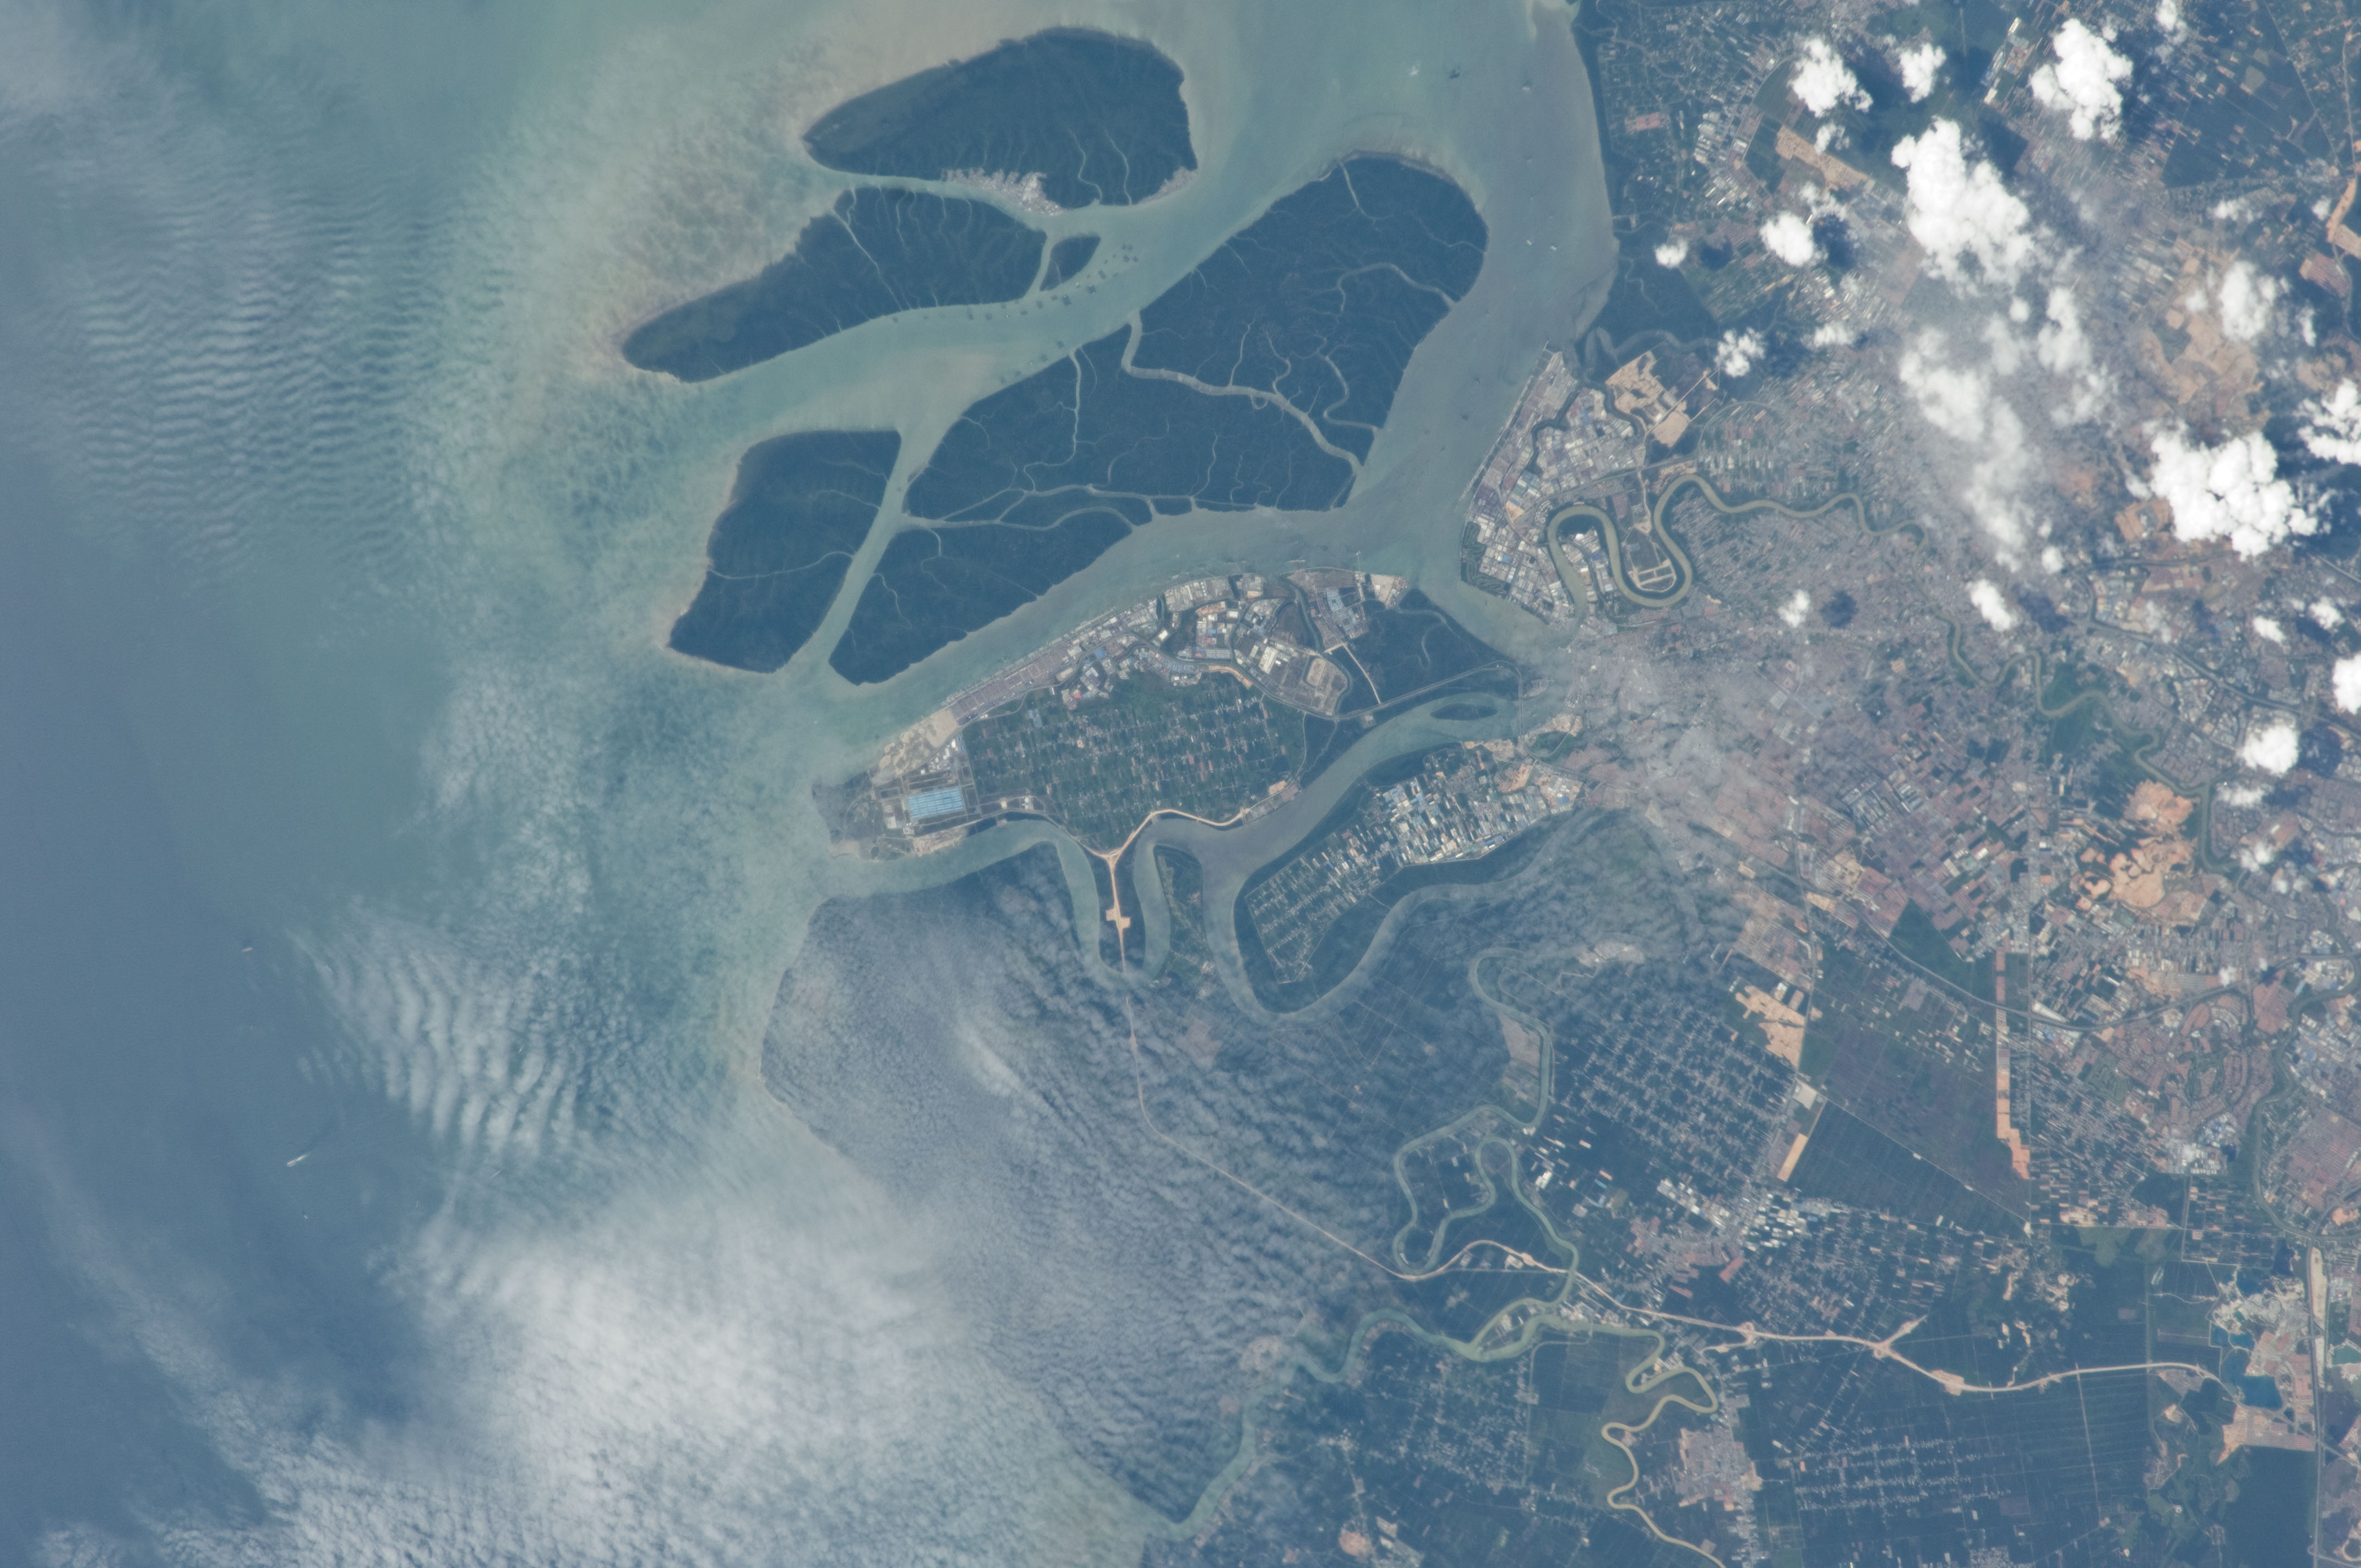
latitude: 2.9
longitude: 101.3
